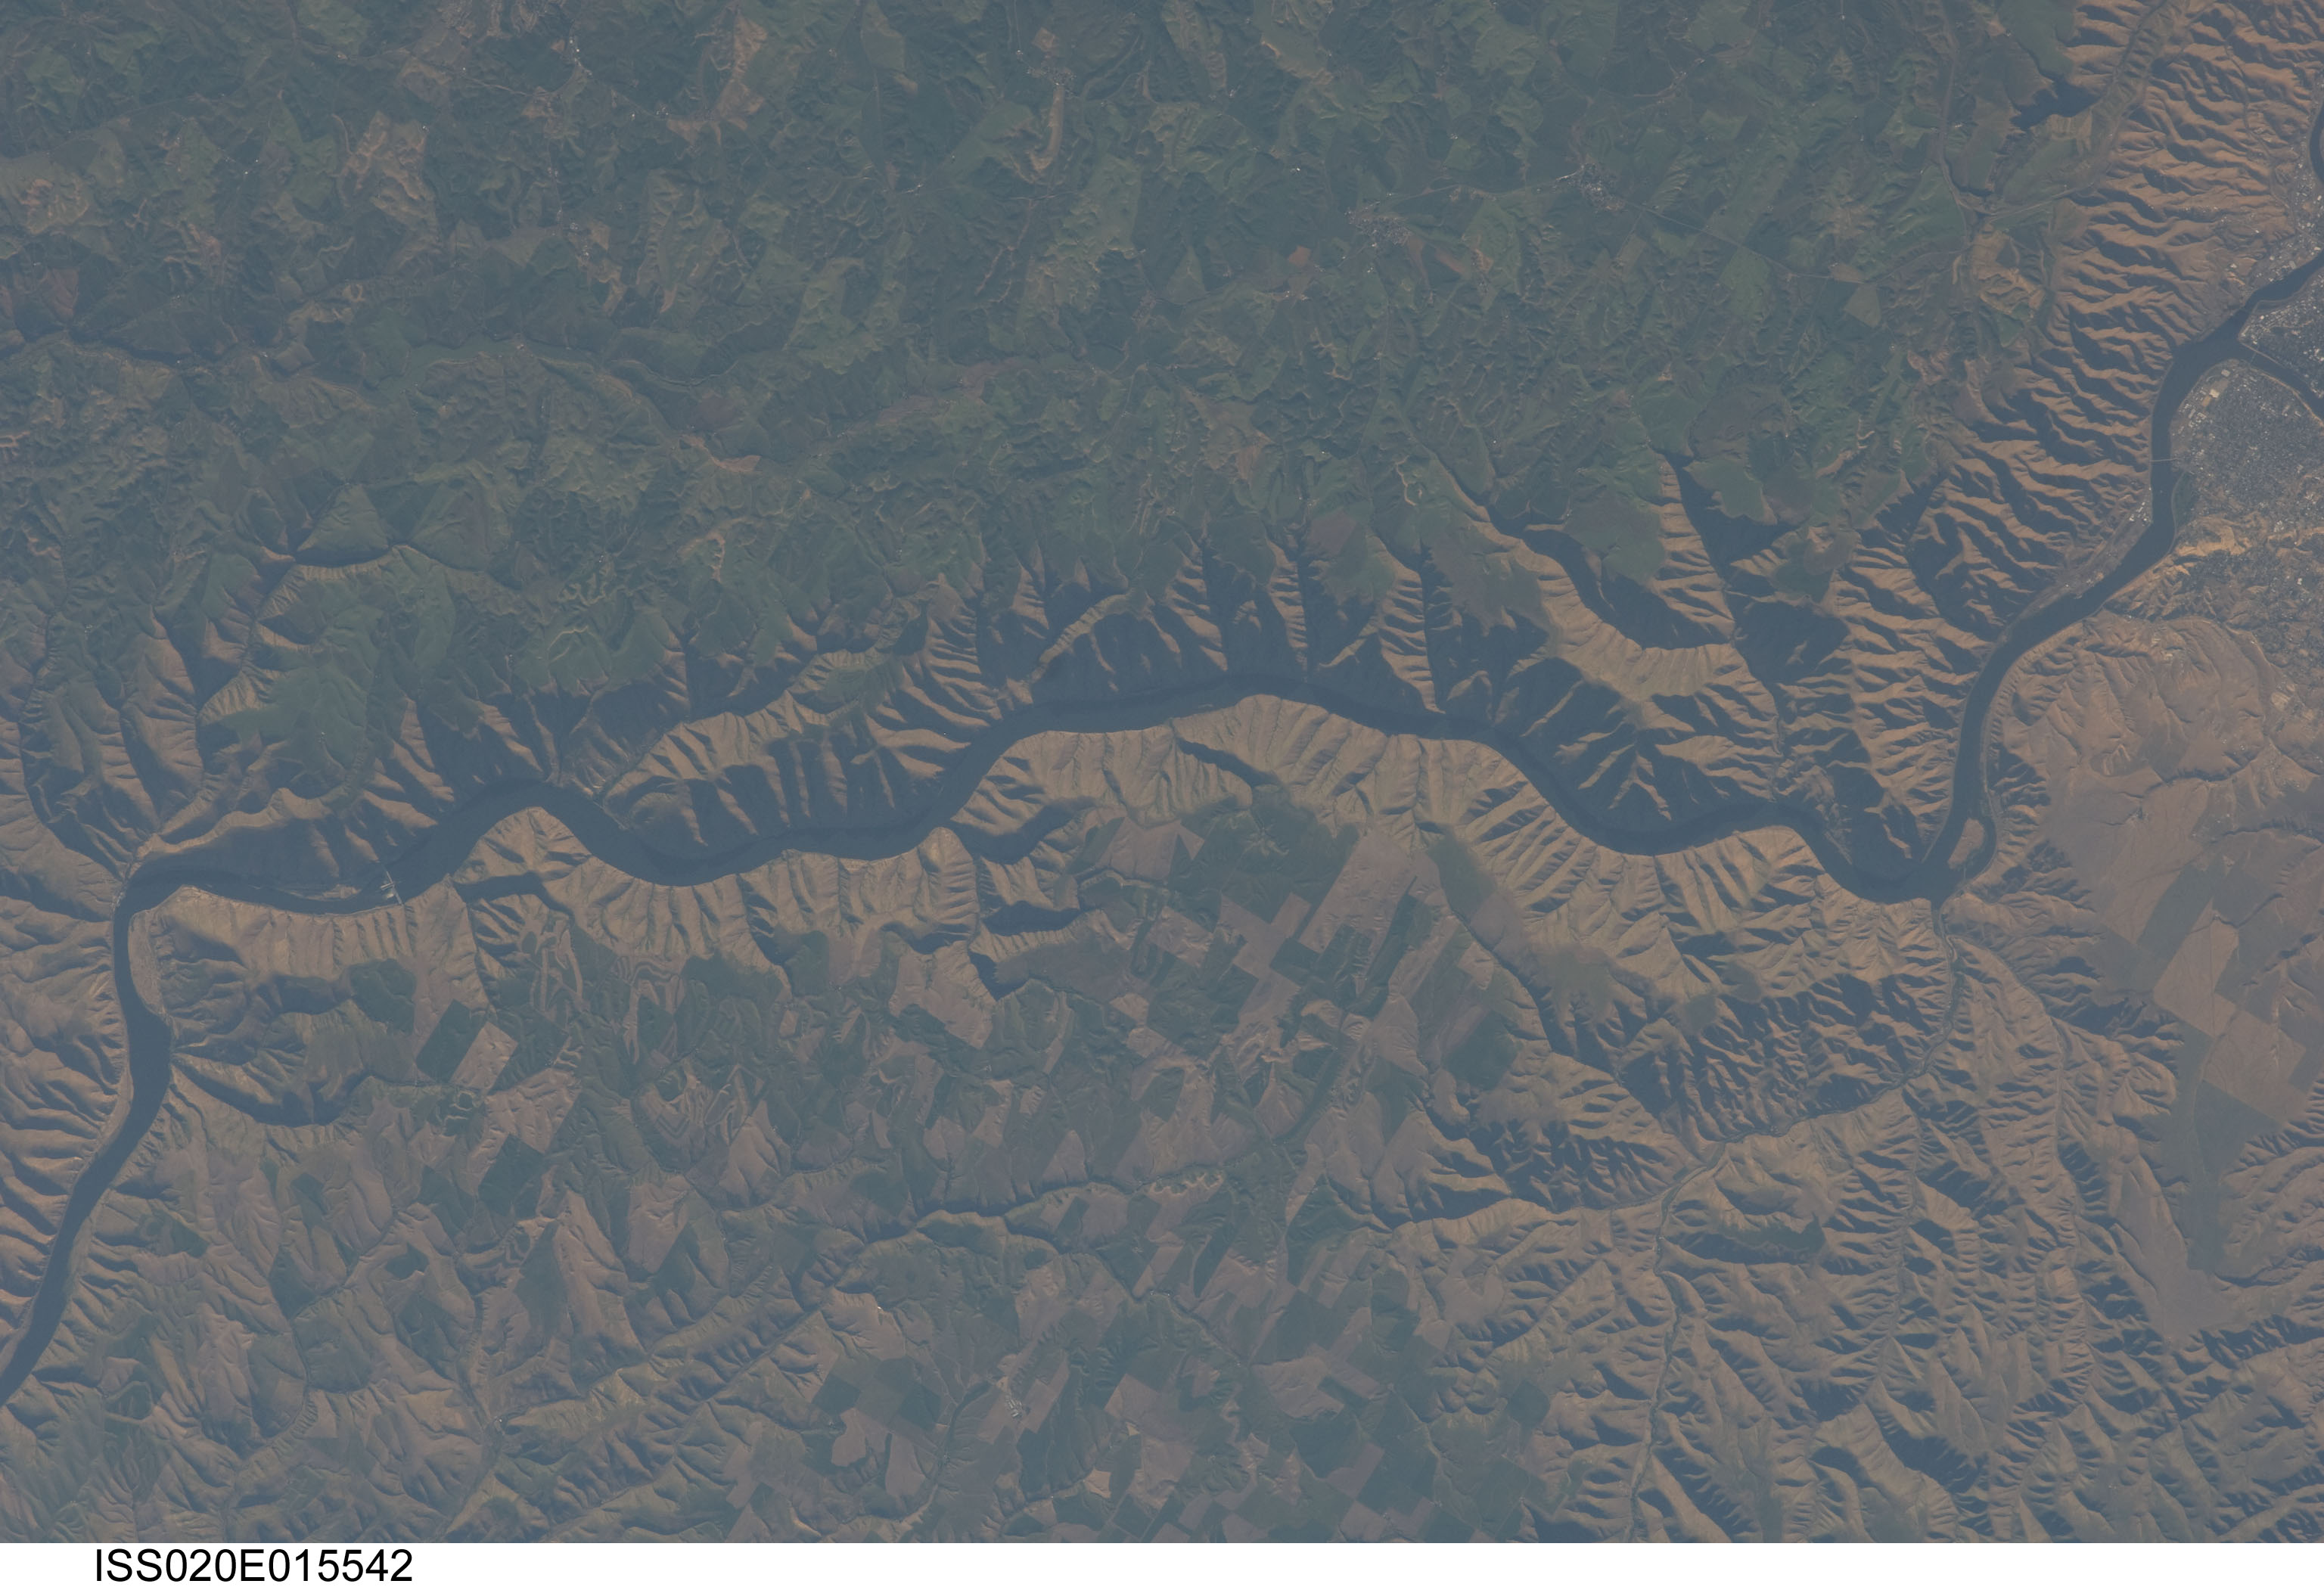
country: USA-WASHINGTON
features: CLARKSTON,SILCOTT ISLAND
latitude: 46.5
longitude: -117.3
